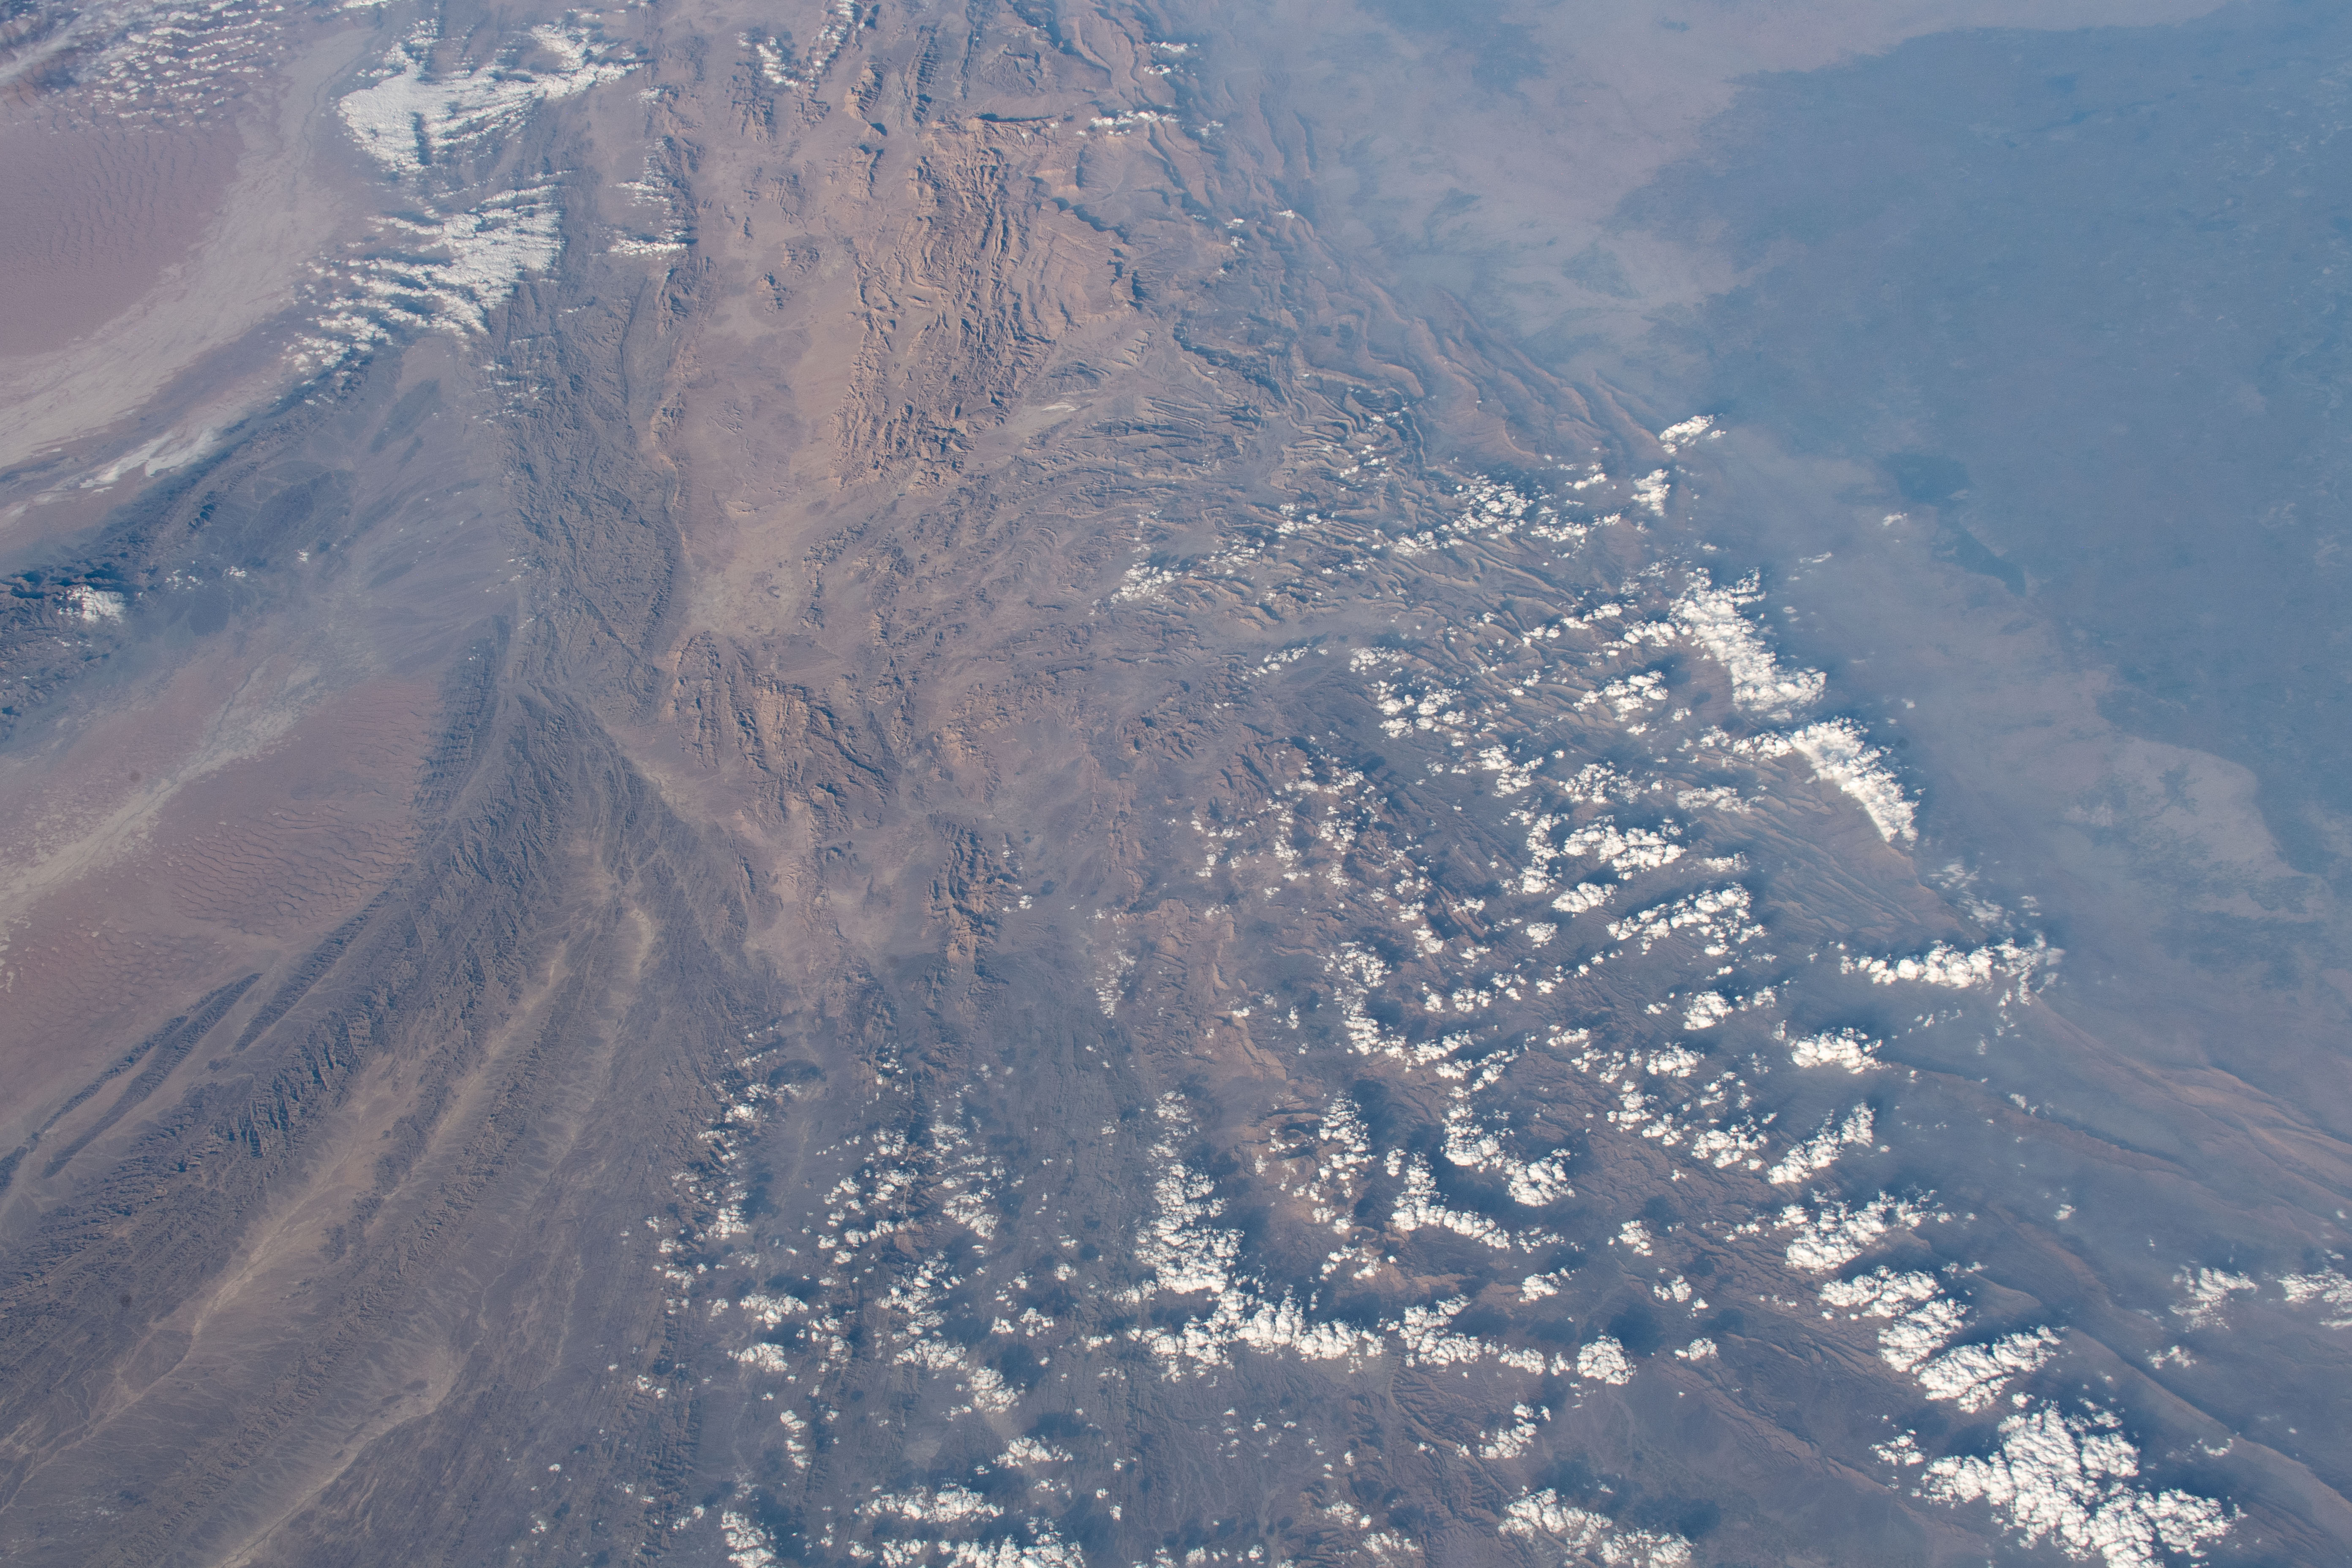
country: PAKISTAN
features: KIRTHAR MOUNTAINS, CENTRAL MAKRAN MOUNTAINS, CENTRAL BRUHUI RANGE
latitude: 28.0
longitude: 66.5
